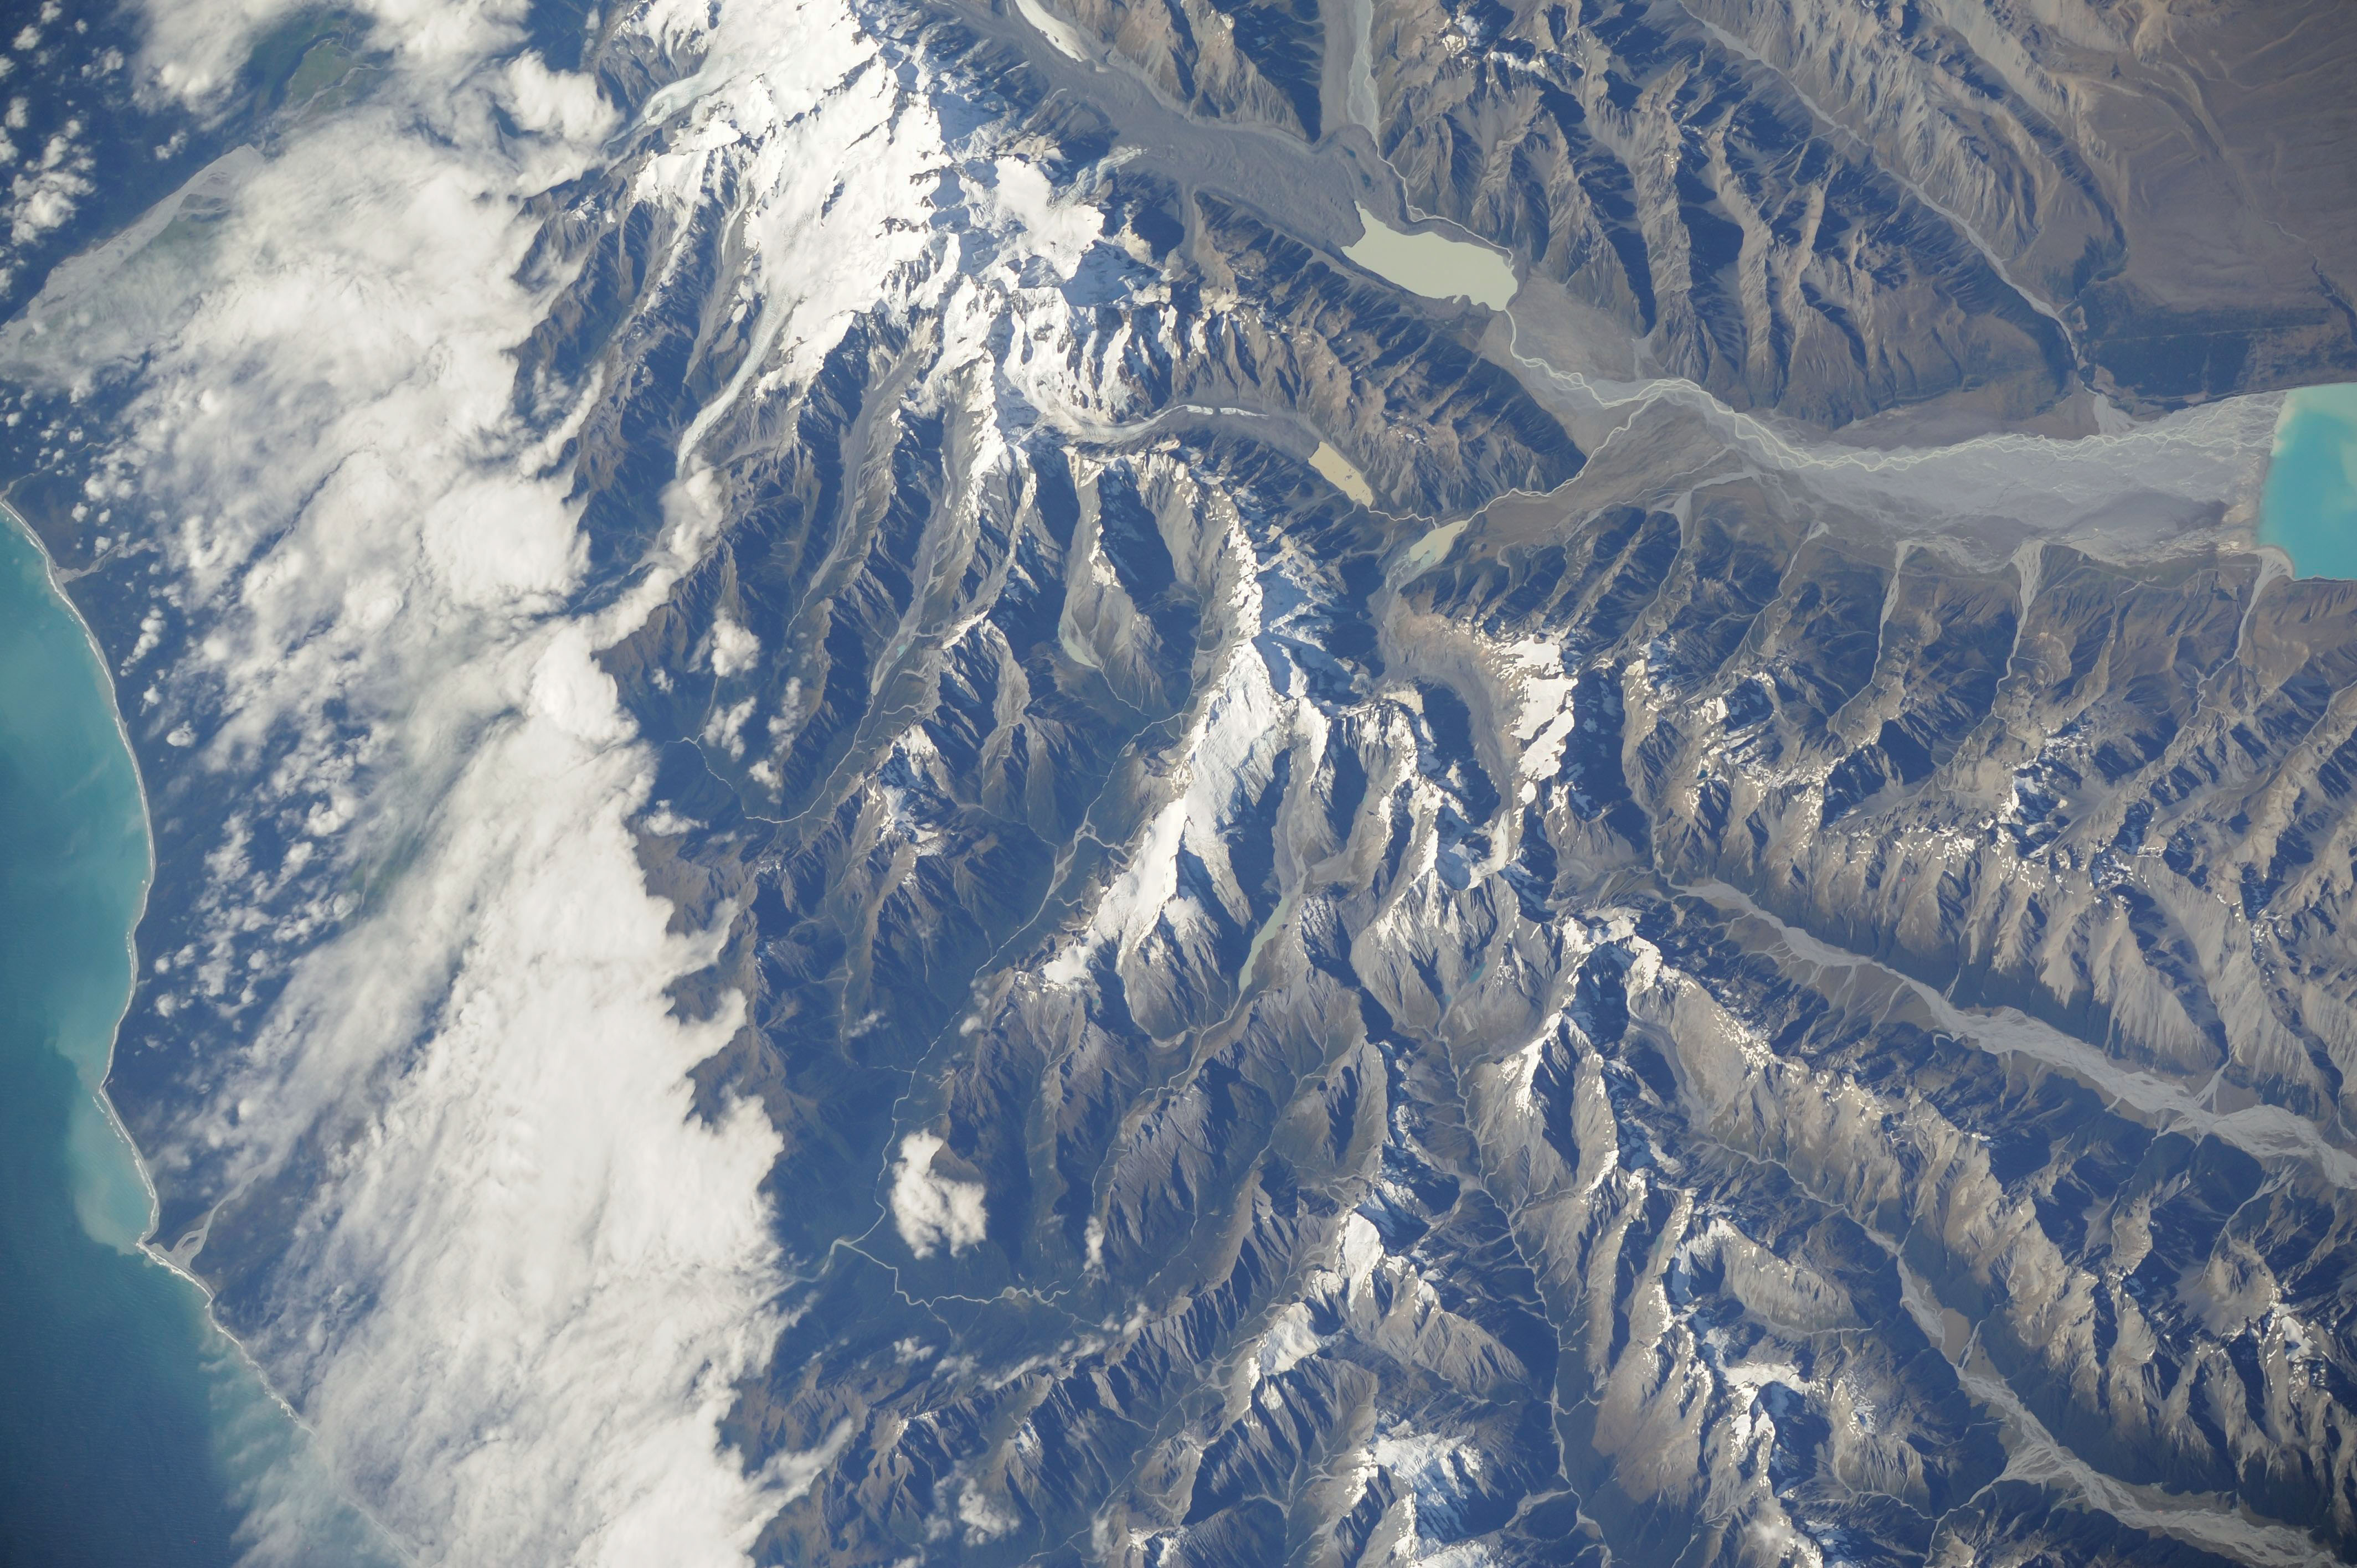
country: NEW_ZEALAND-SI
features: MOUNT ARROWSMITH, MOUNT COOK NATIONAL PARK, MOUNT COOK, MOUNT D'ARCHIAC, MOUNT SIBBALD, THE THUMBS
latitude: -43.7
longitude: 170.0
